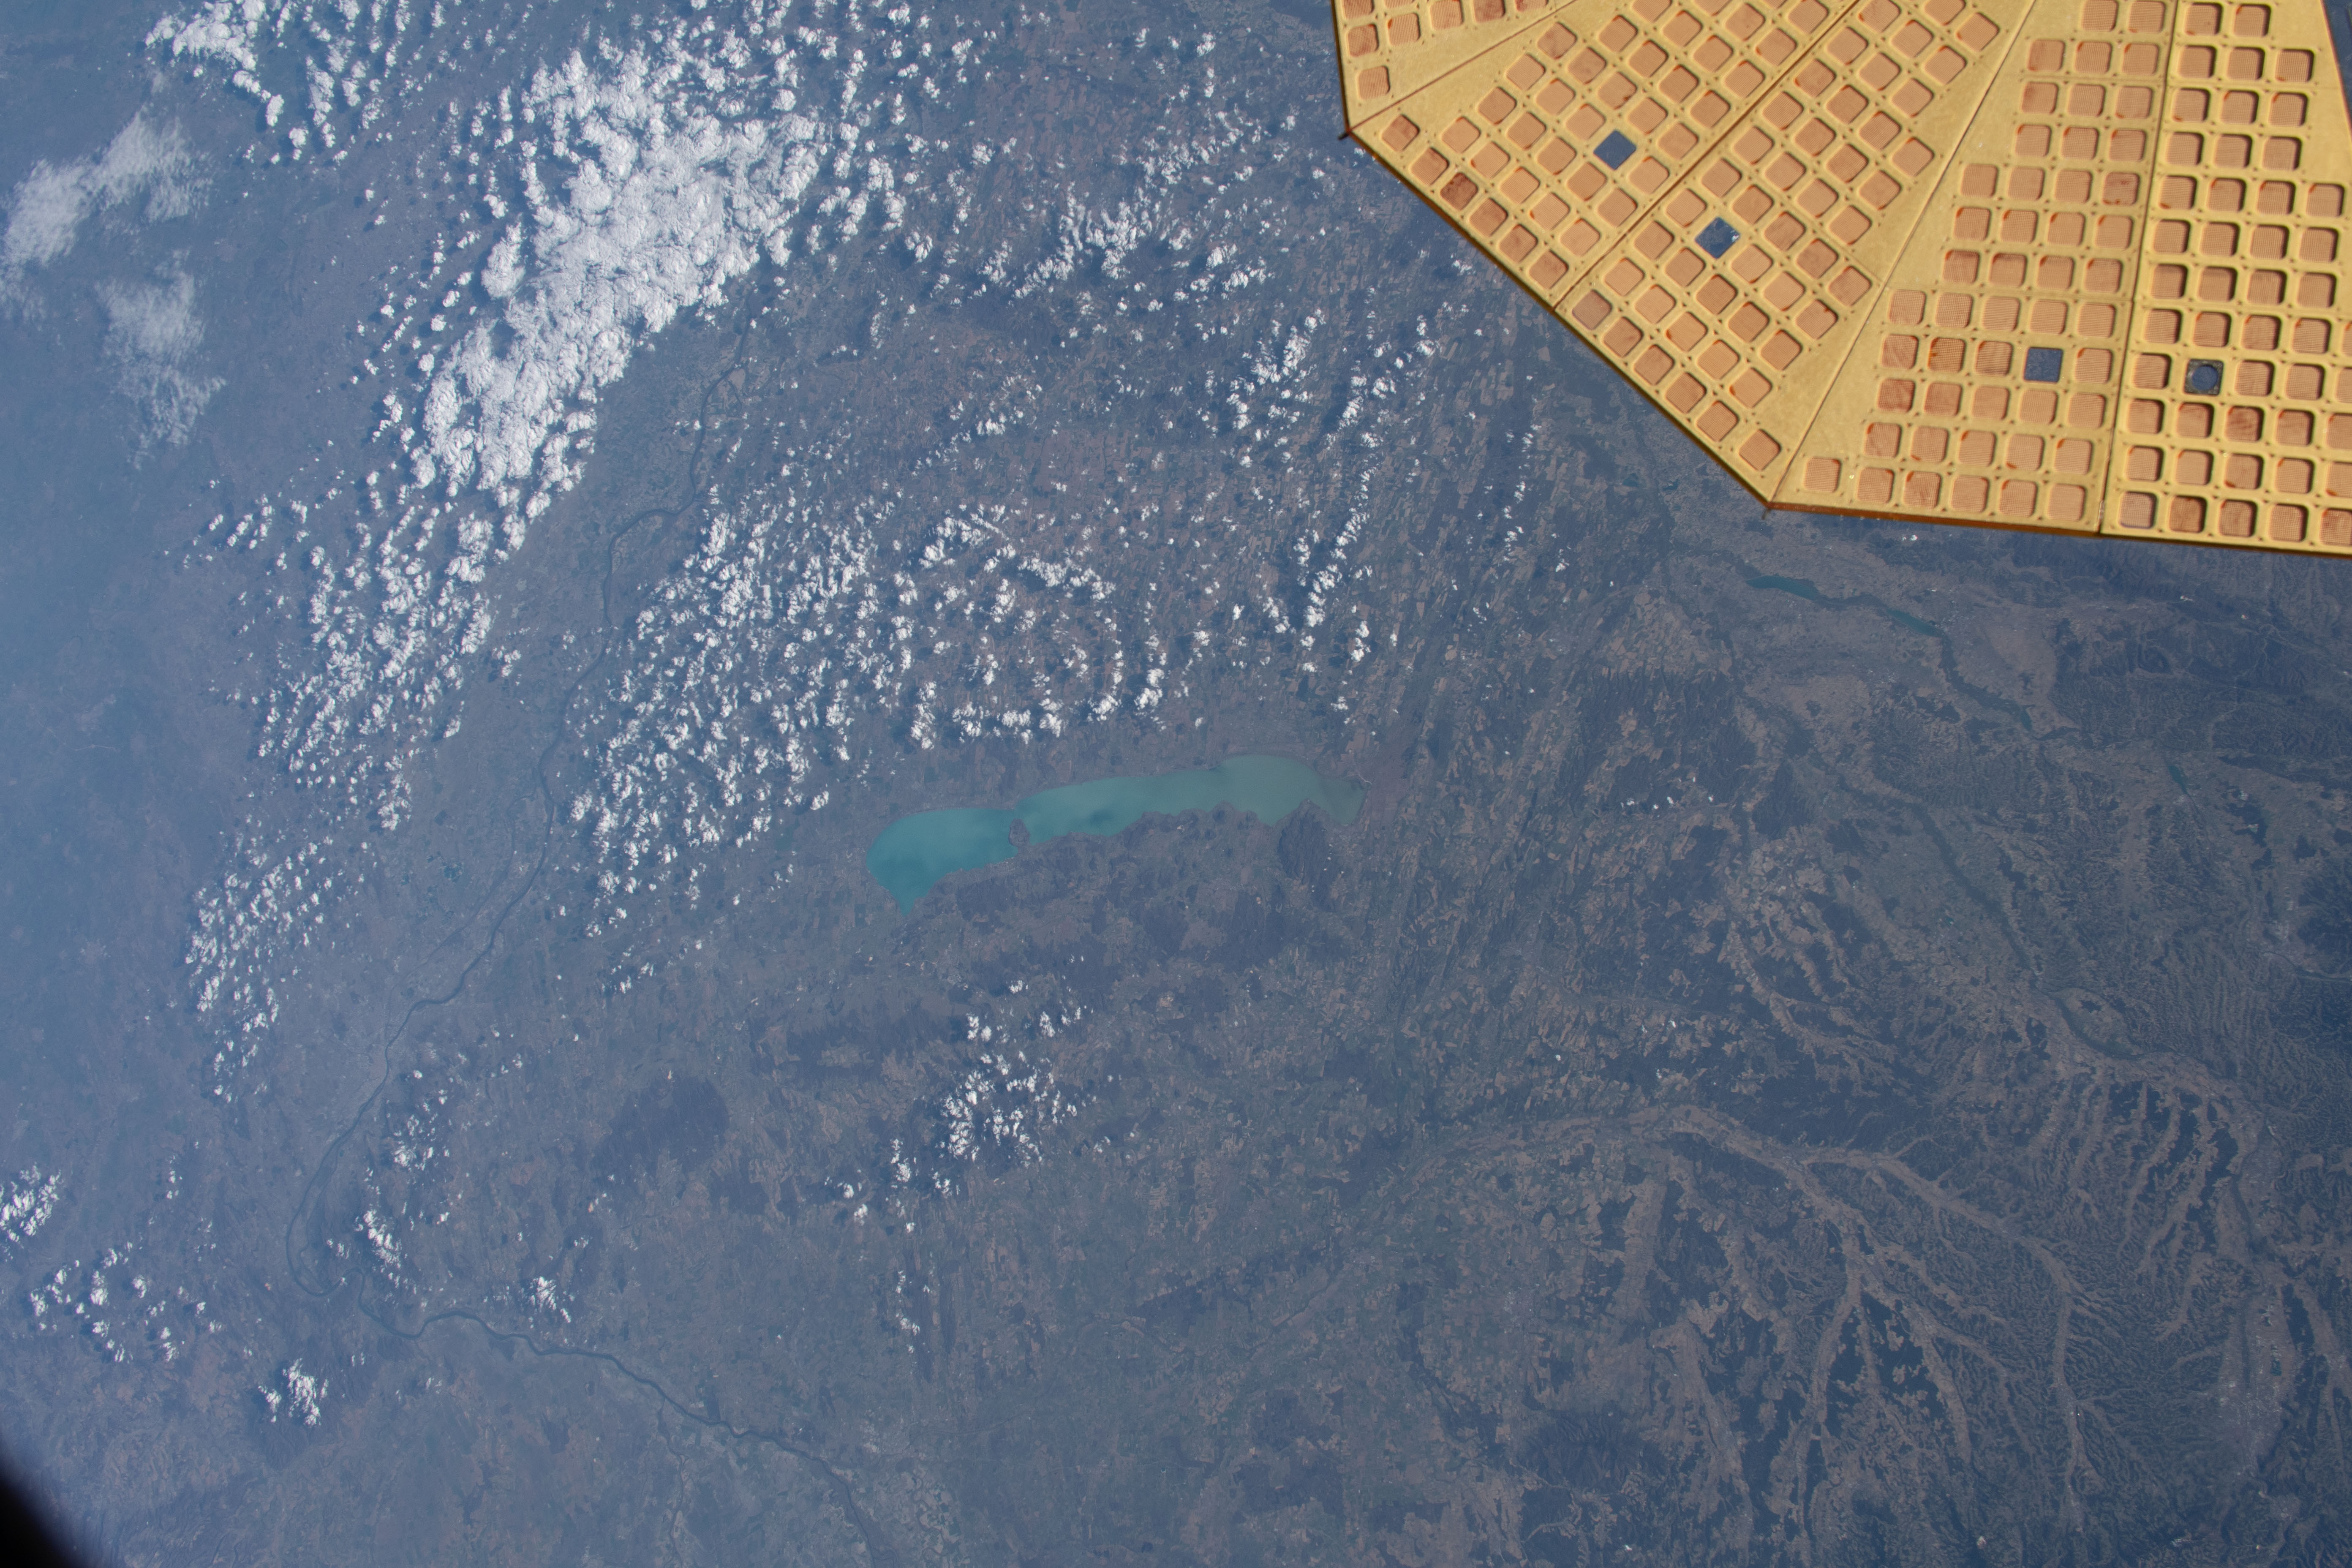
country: HUNGARY
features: LAKE
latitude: 46.5
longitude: 17.0
